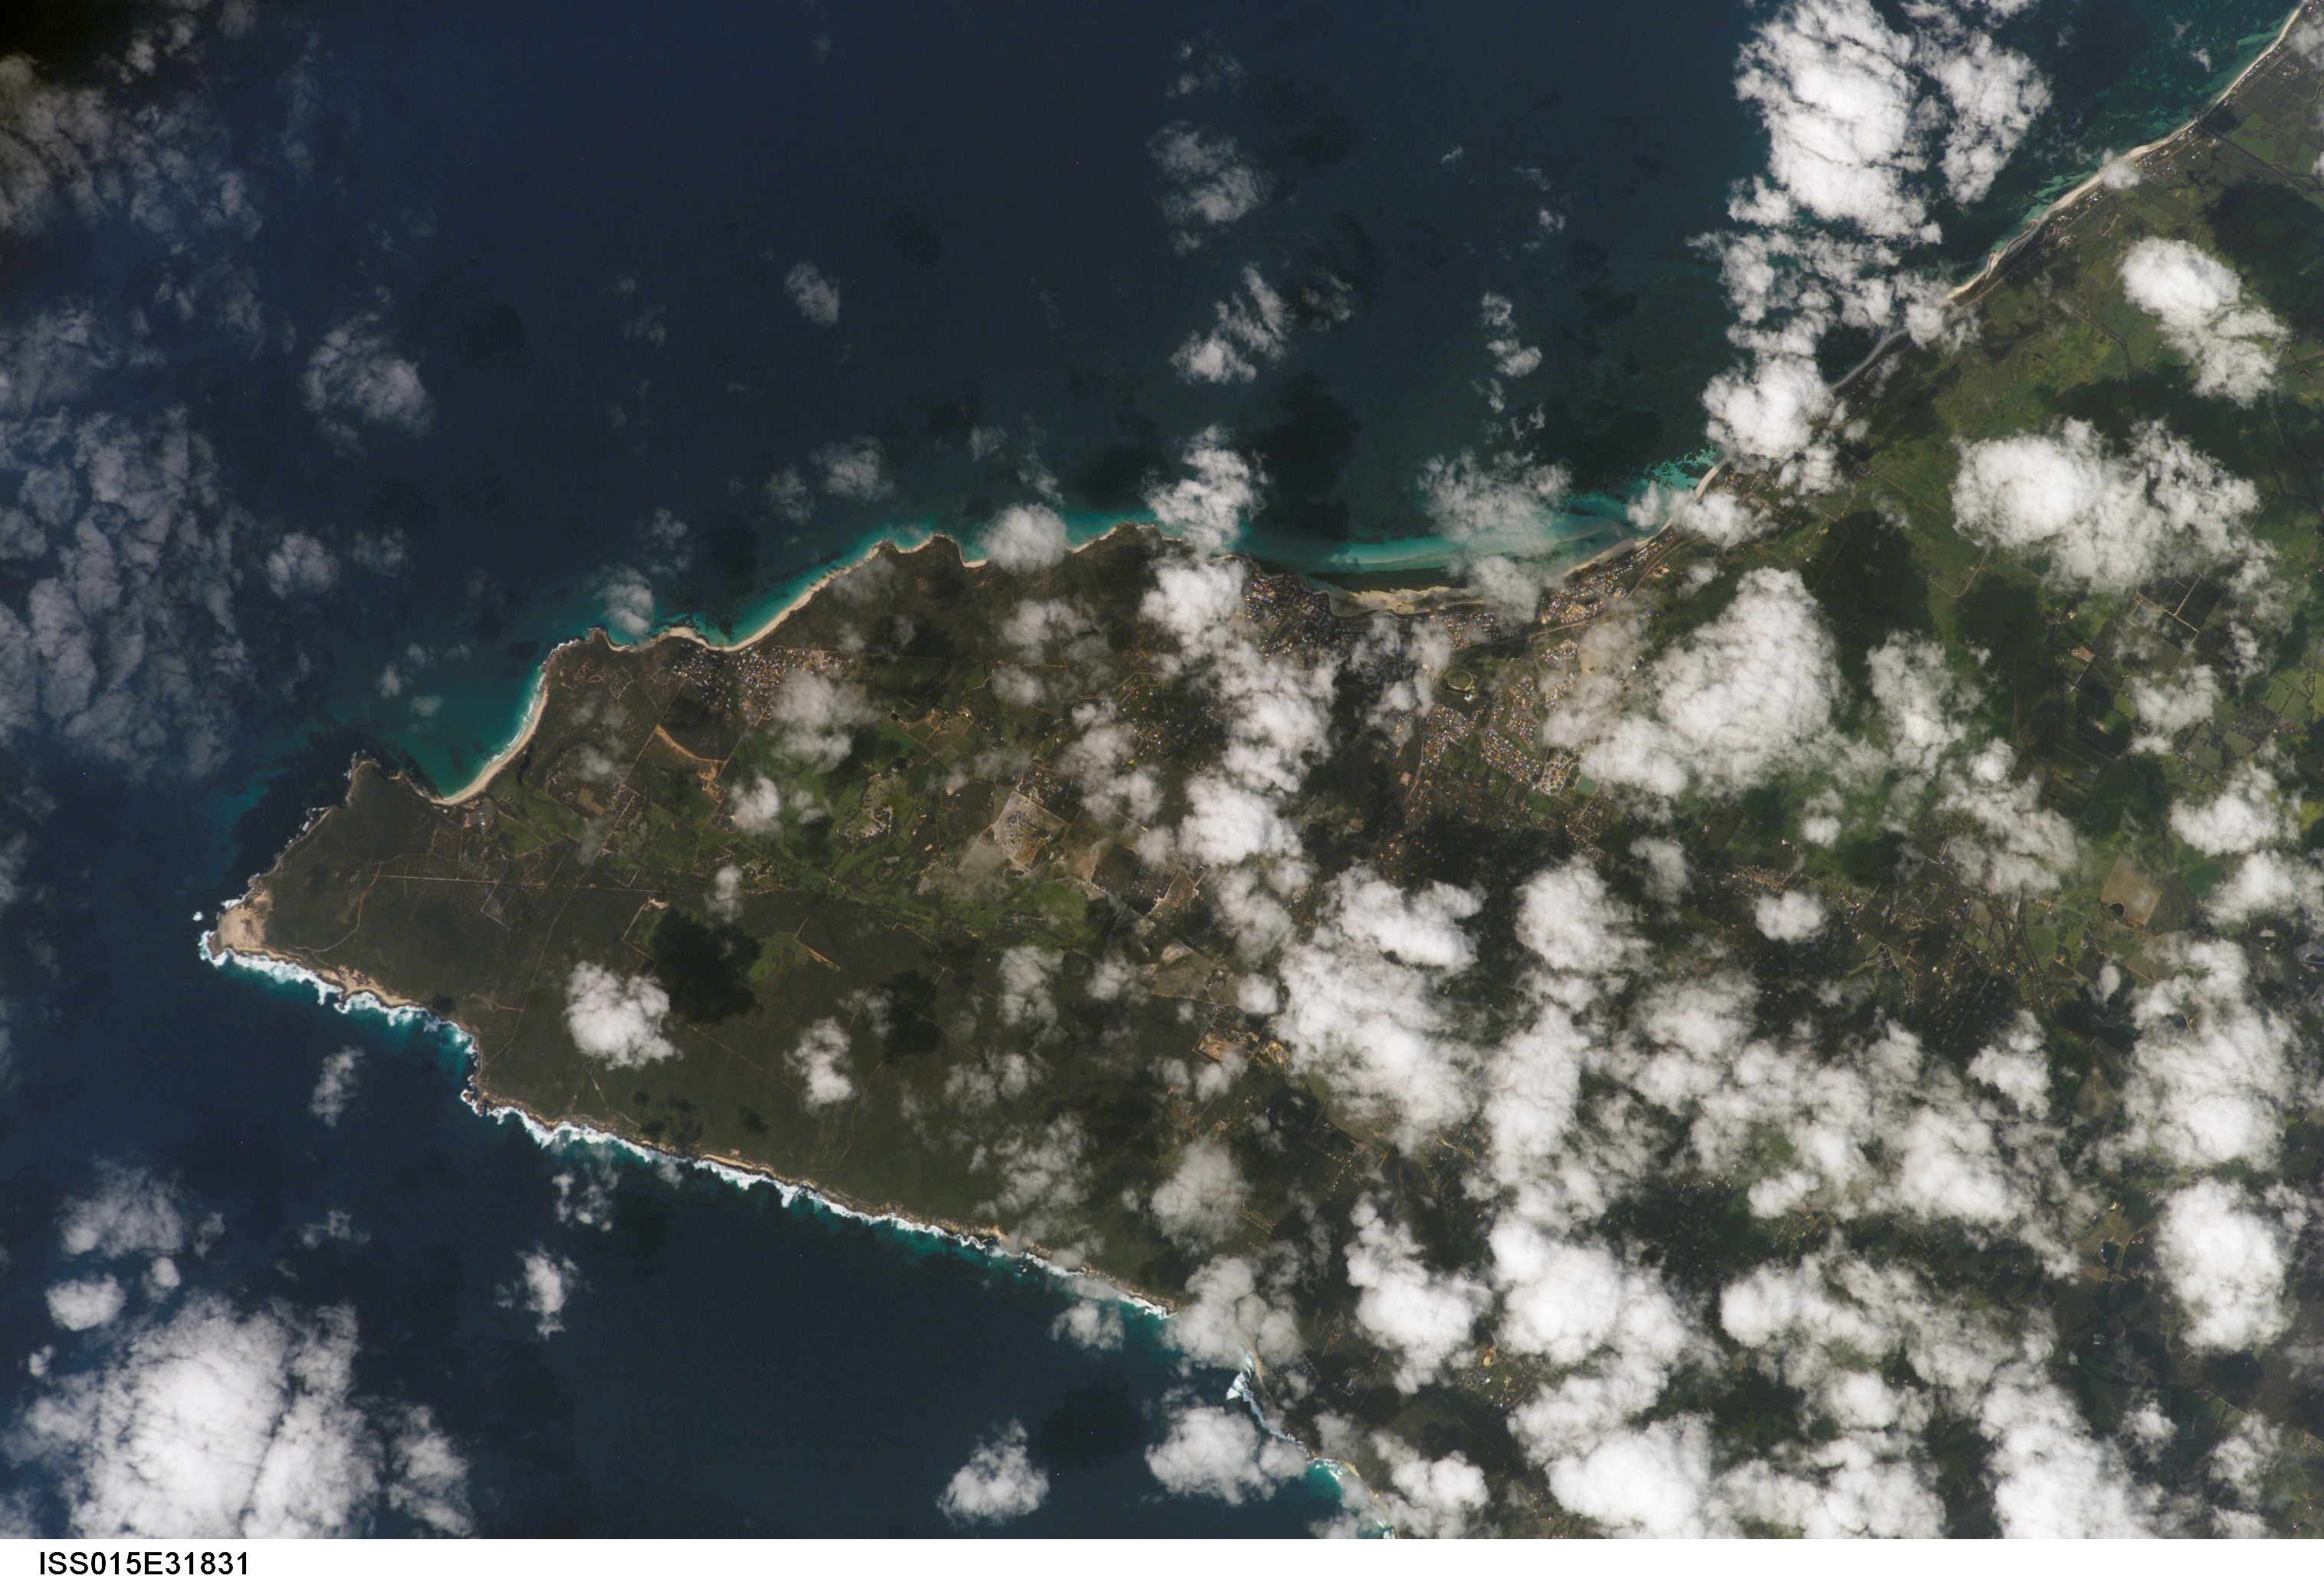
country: AUSTRALIA-WA
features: C. NATURALISTE, DUNSBOROUGH
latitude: -33.6
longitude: 115.1
